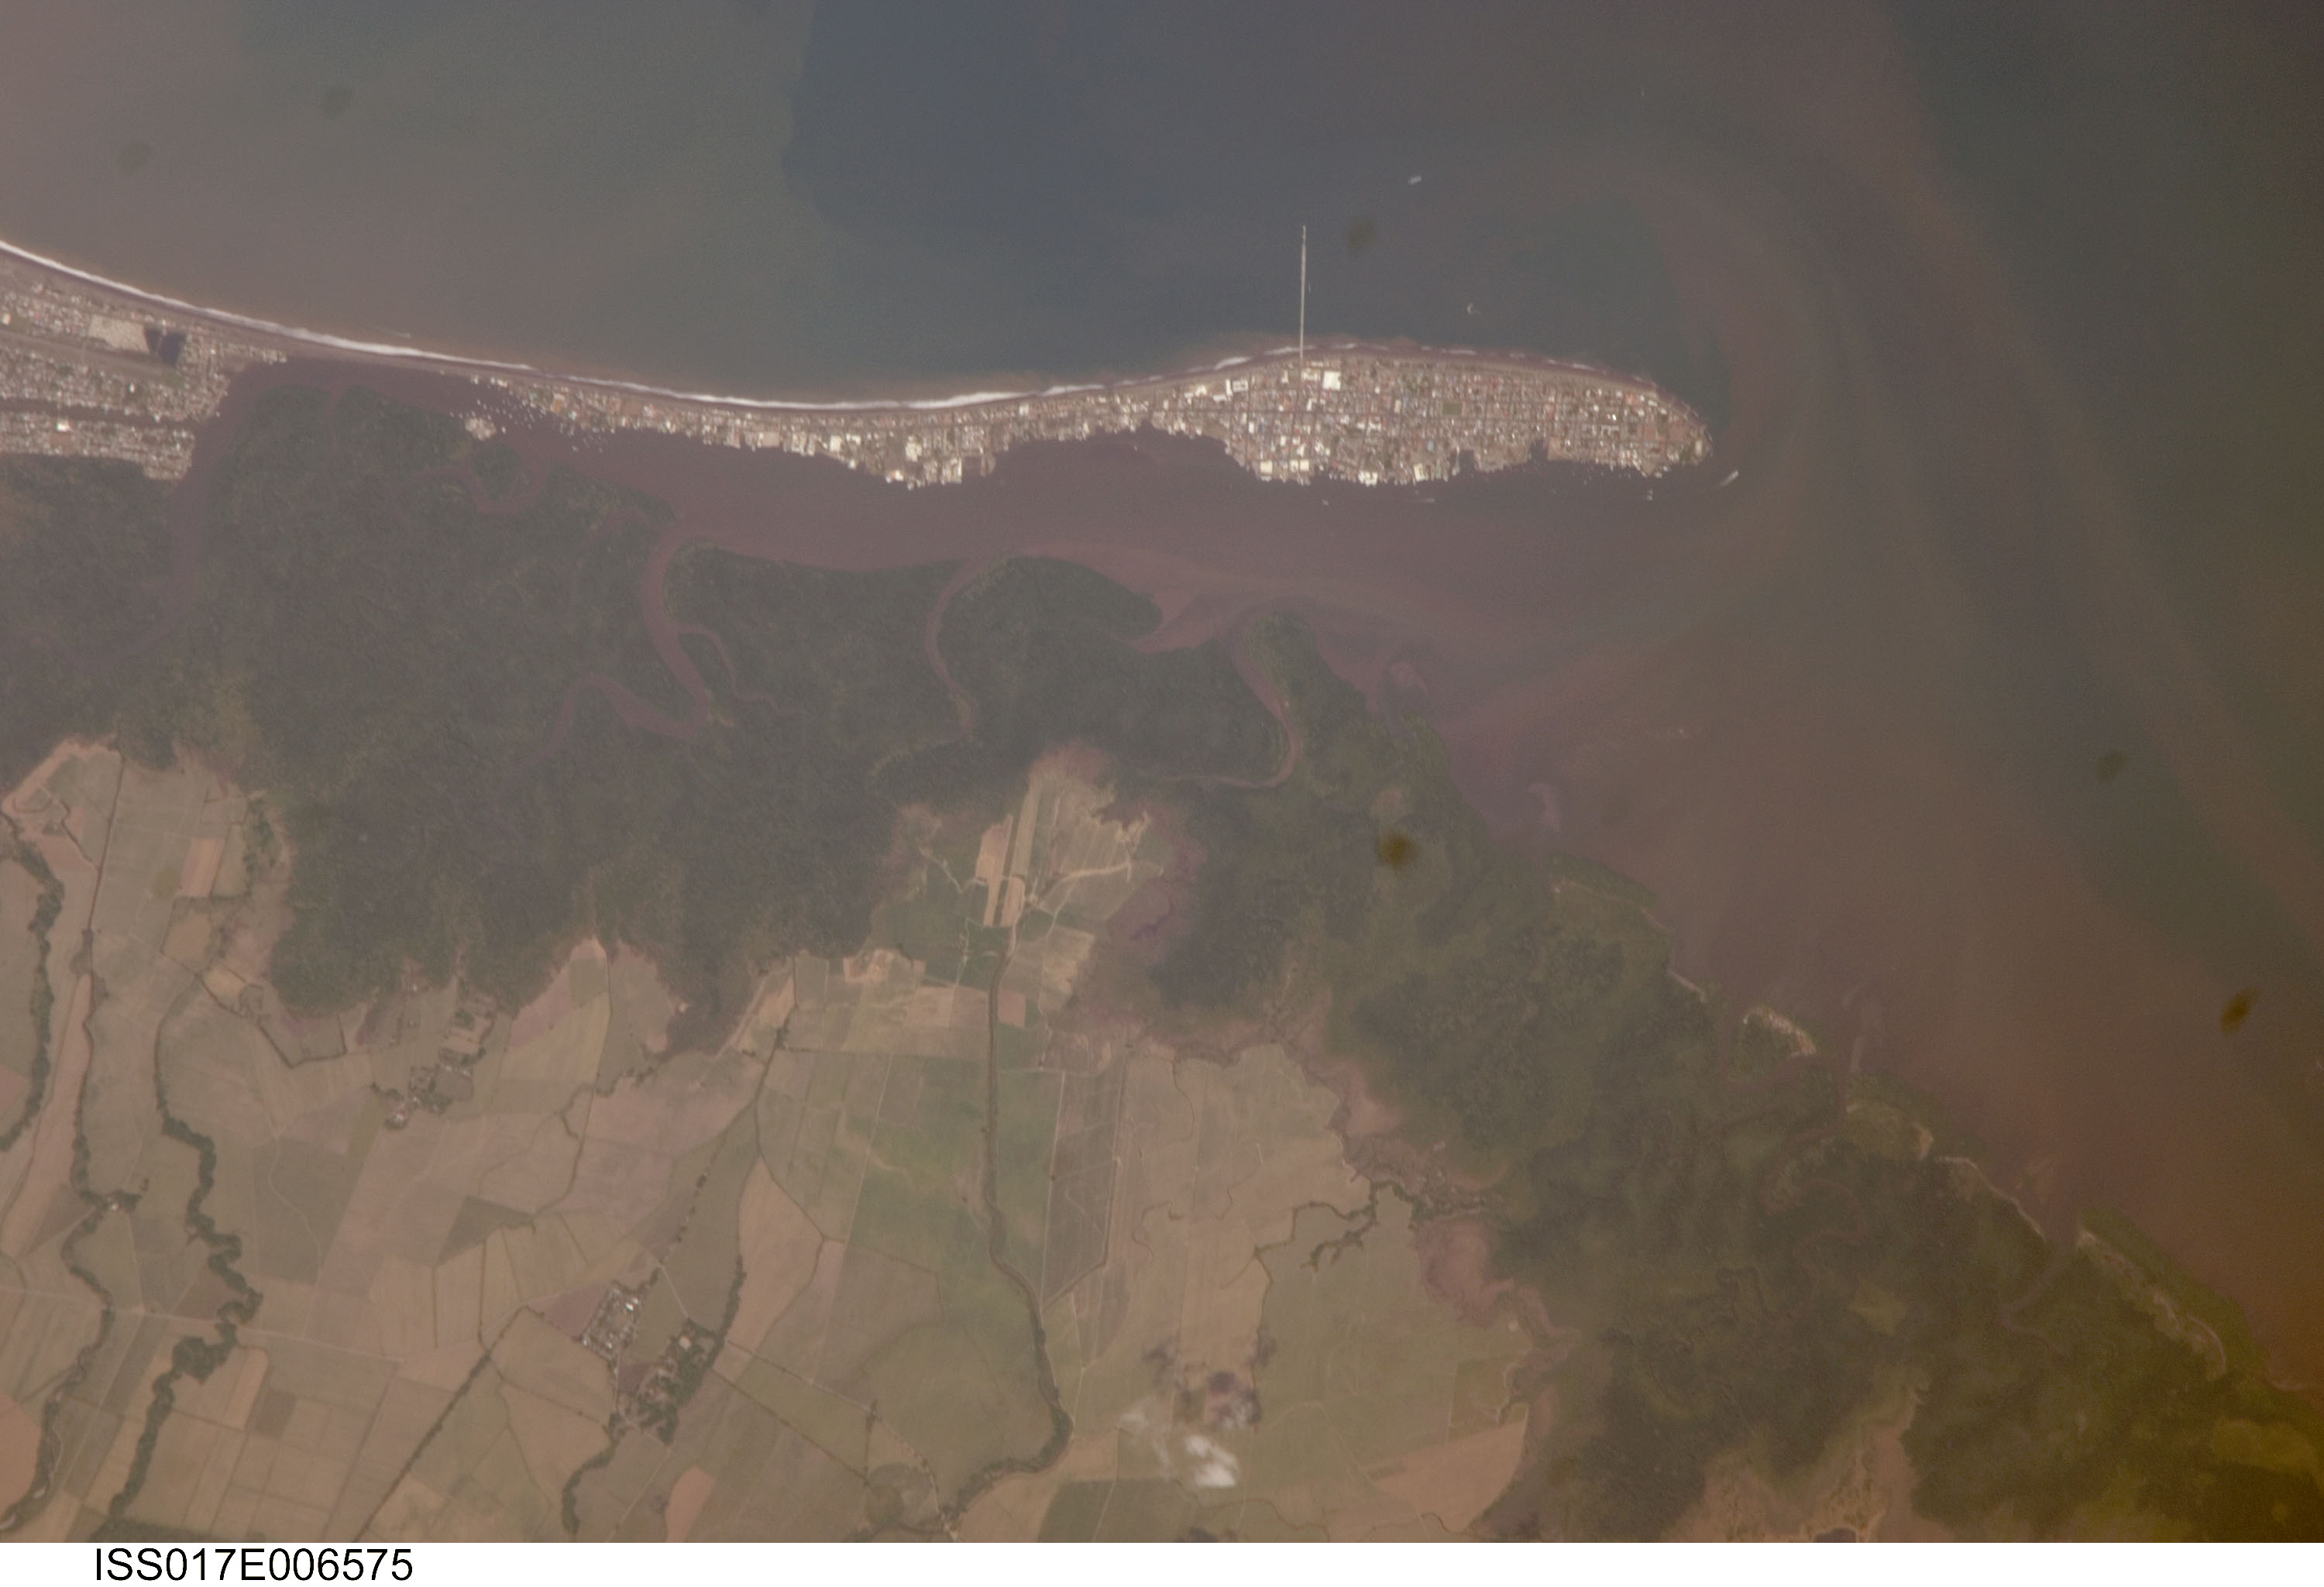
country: COSTA RICA
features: PUNTARENAS, PITAHAYA
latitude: 10.0
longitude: -84.8
